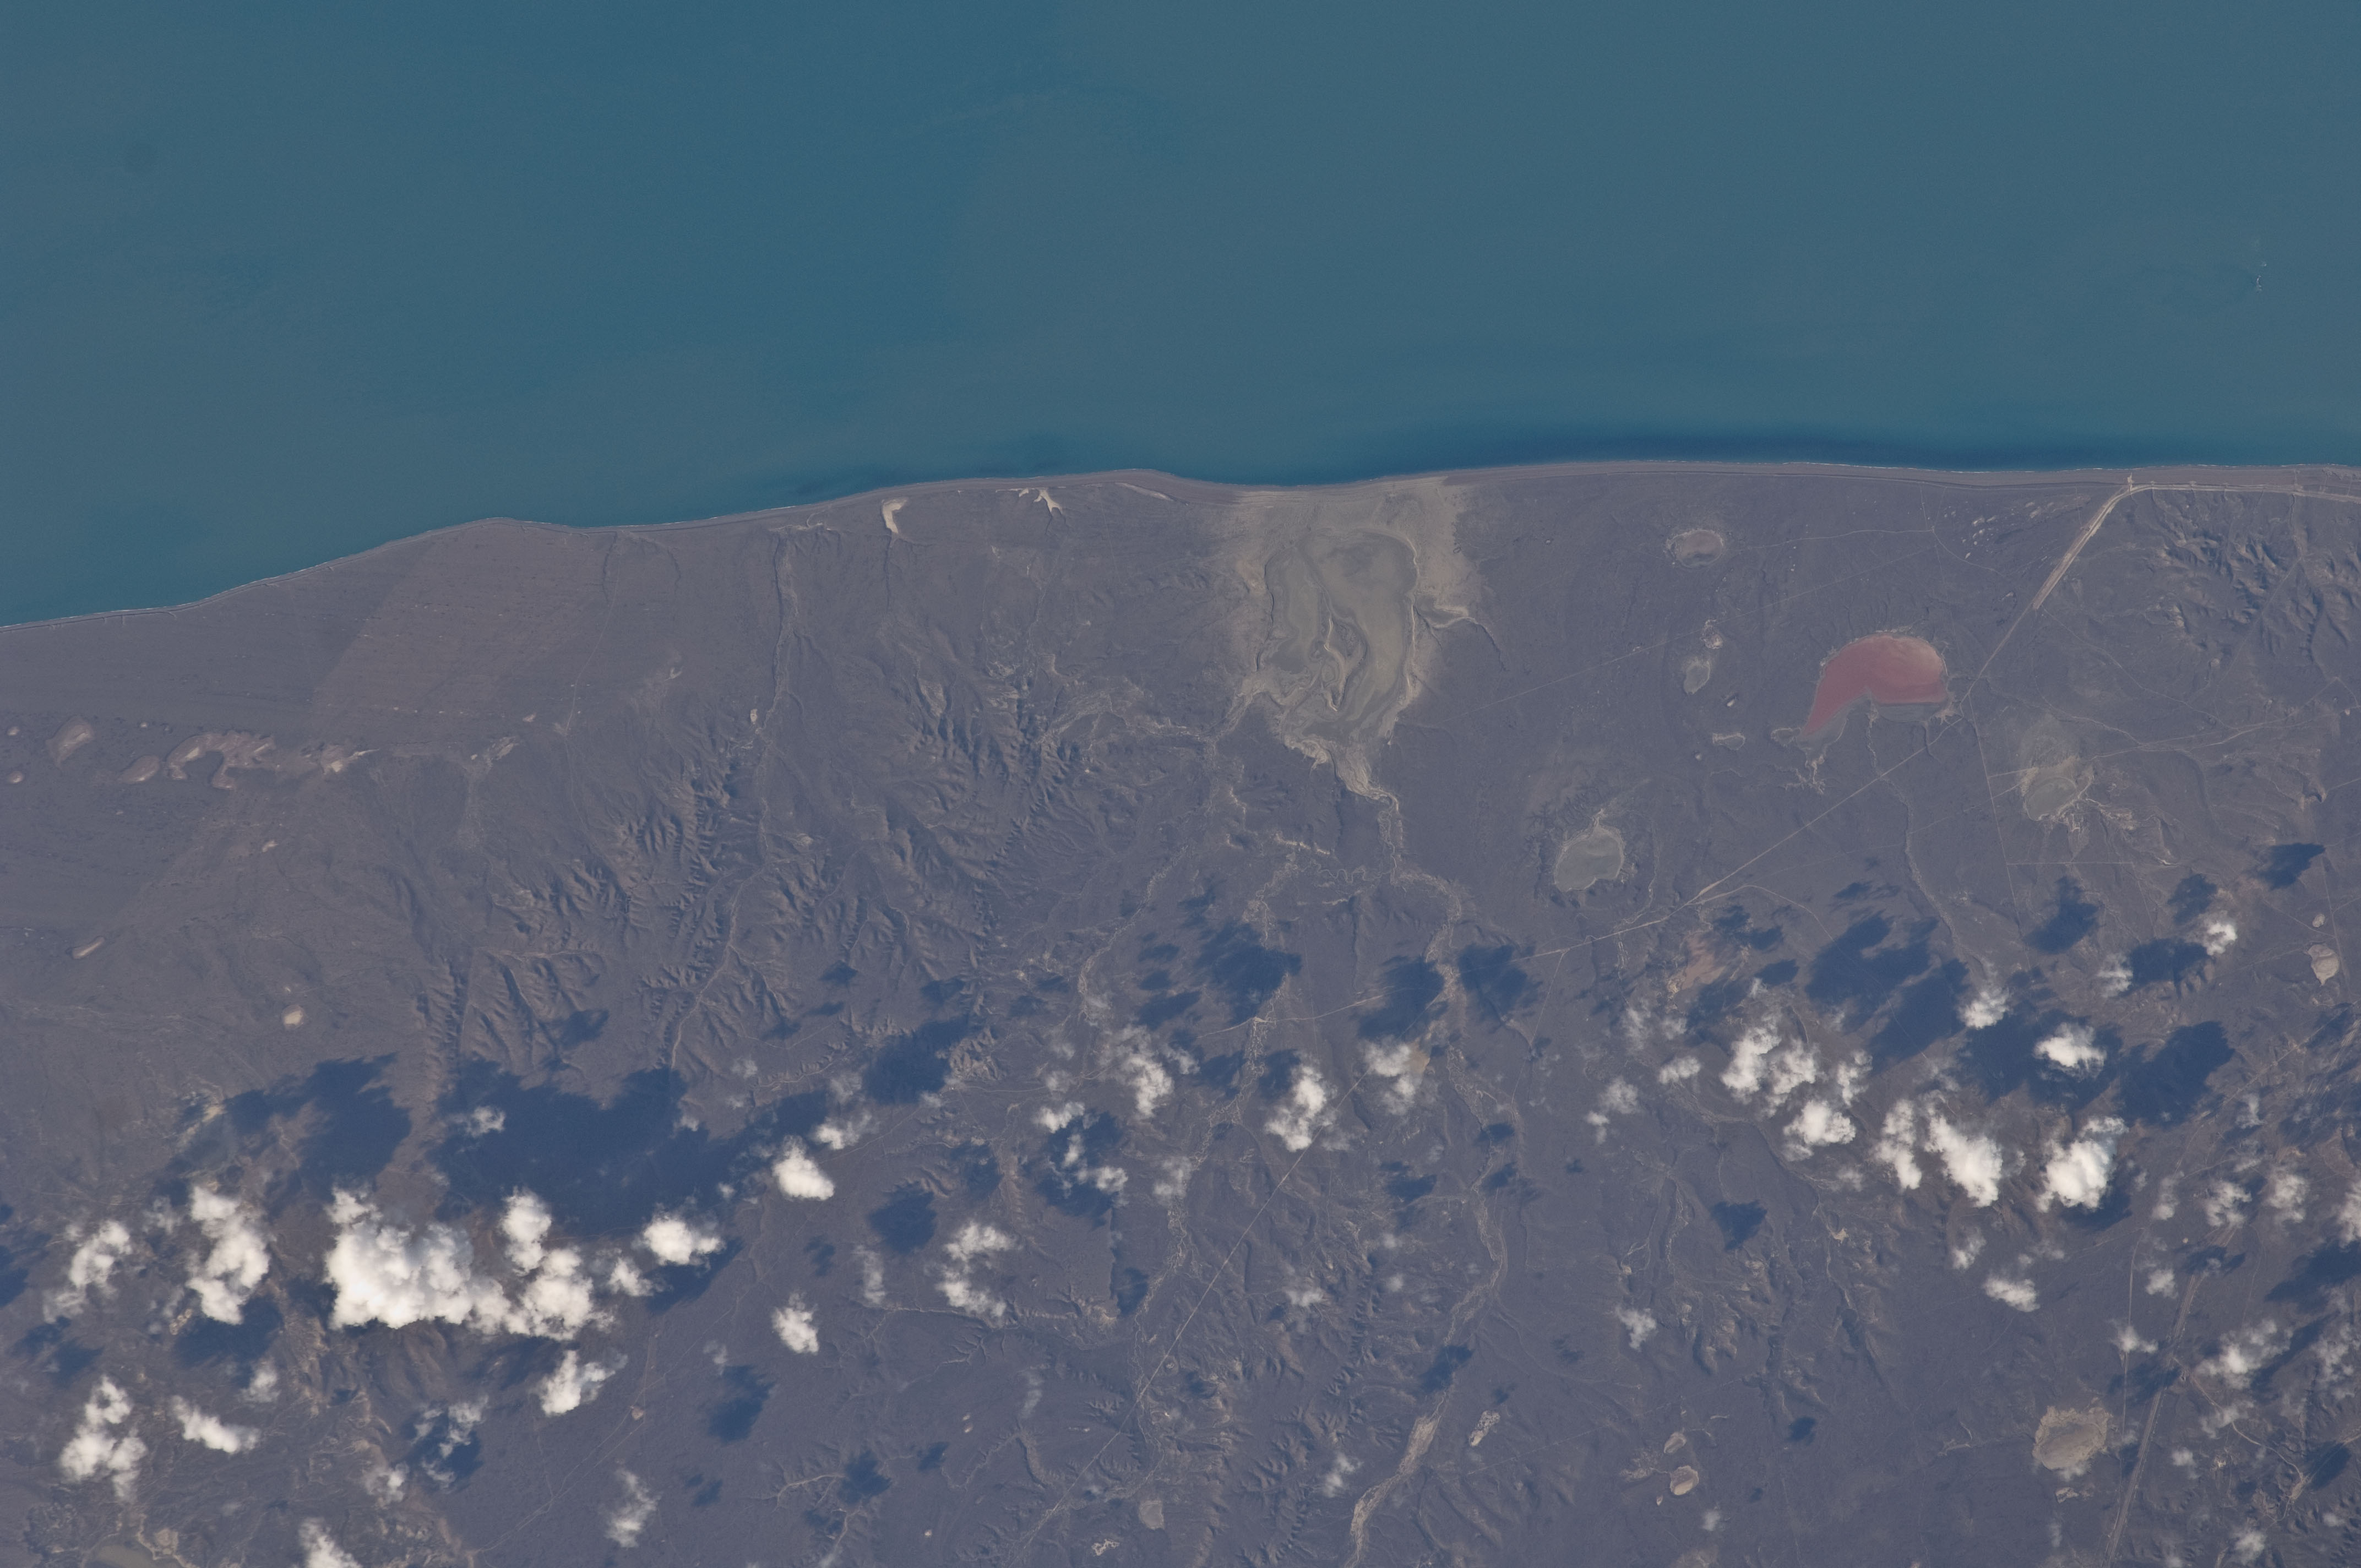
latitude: -47.6
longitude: -65.8
